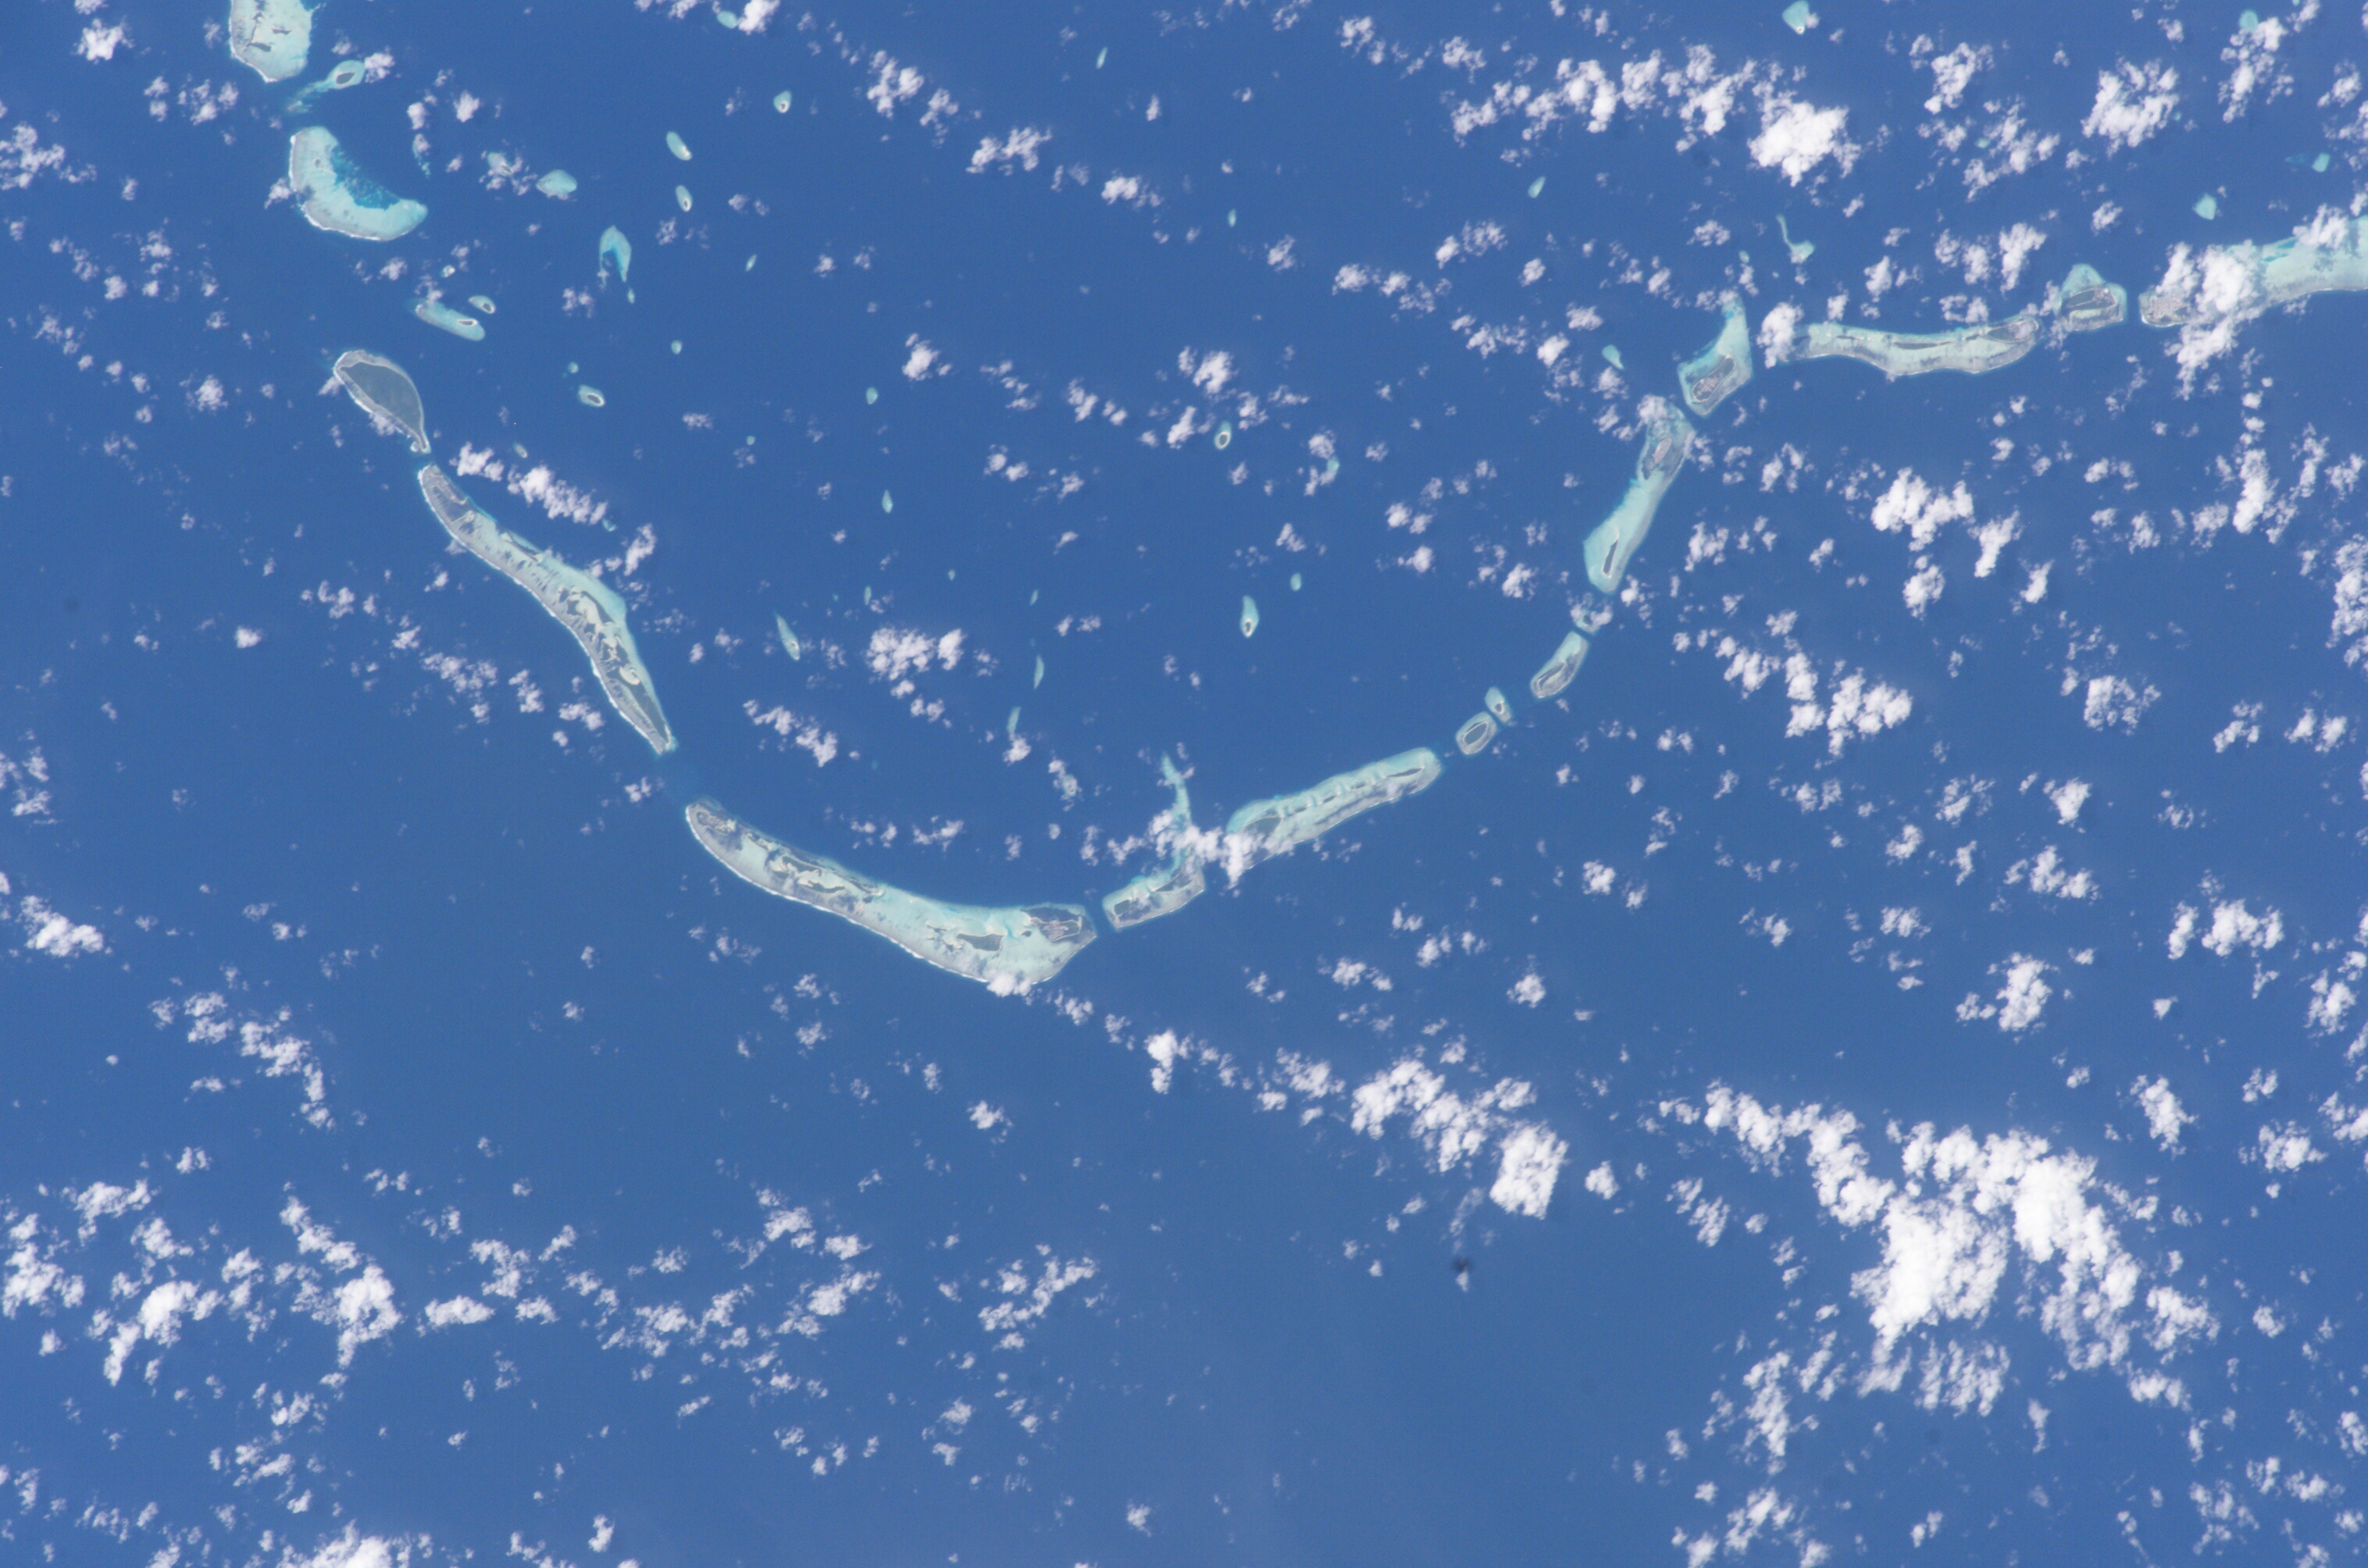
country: MALDIVES
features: SUVADIVA ATOLL
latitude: 0.5
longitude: 73.5
